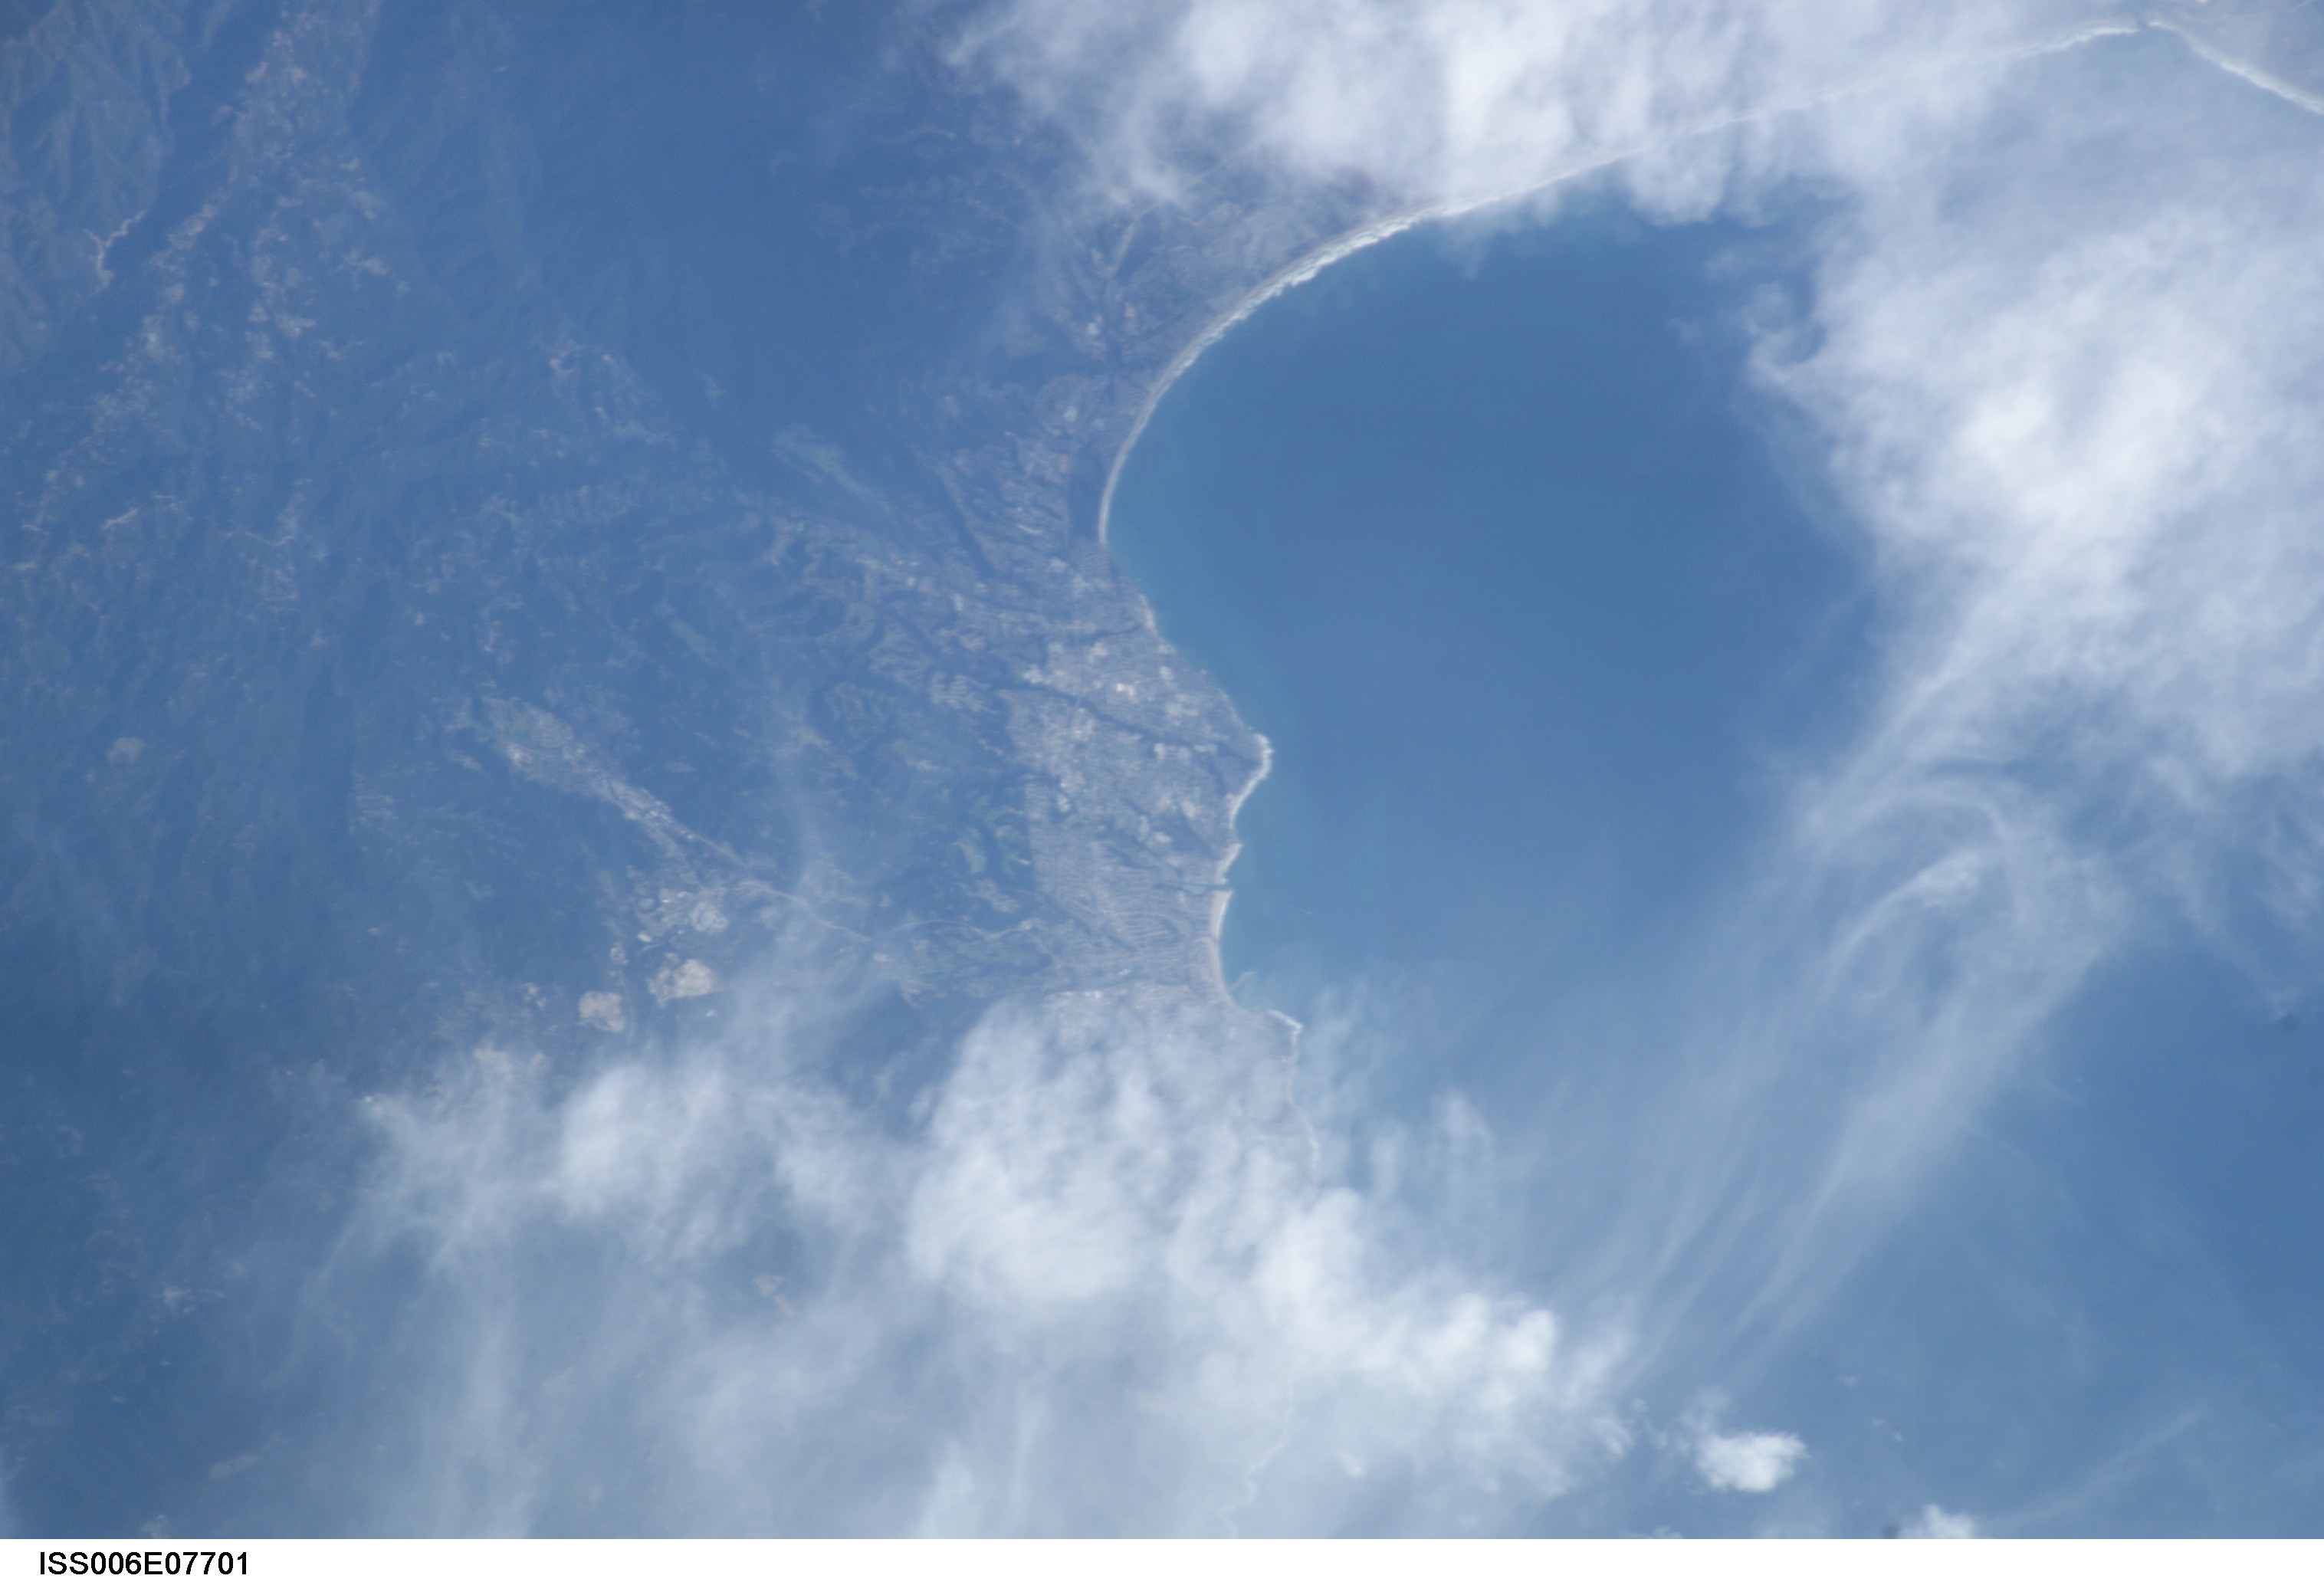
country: USA-CALIFORNIA
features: MONTEREY BAY, CLOUDS
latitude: 37.0
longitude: -122.0
